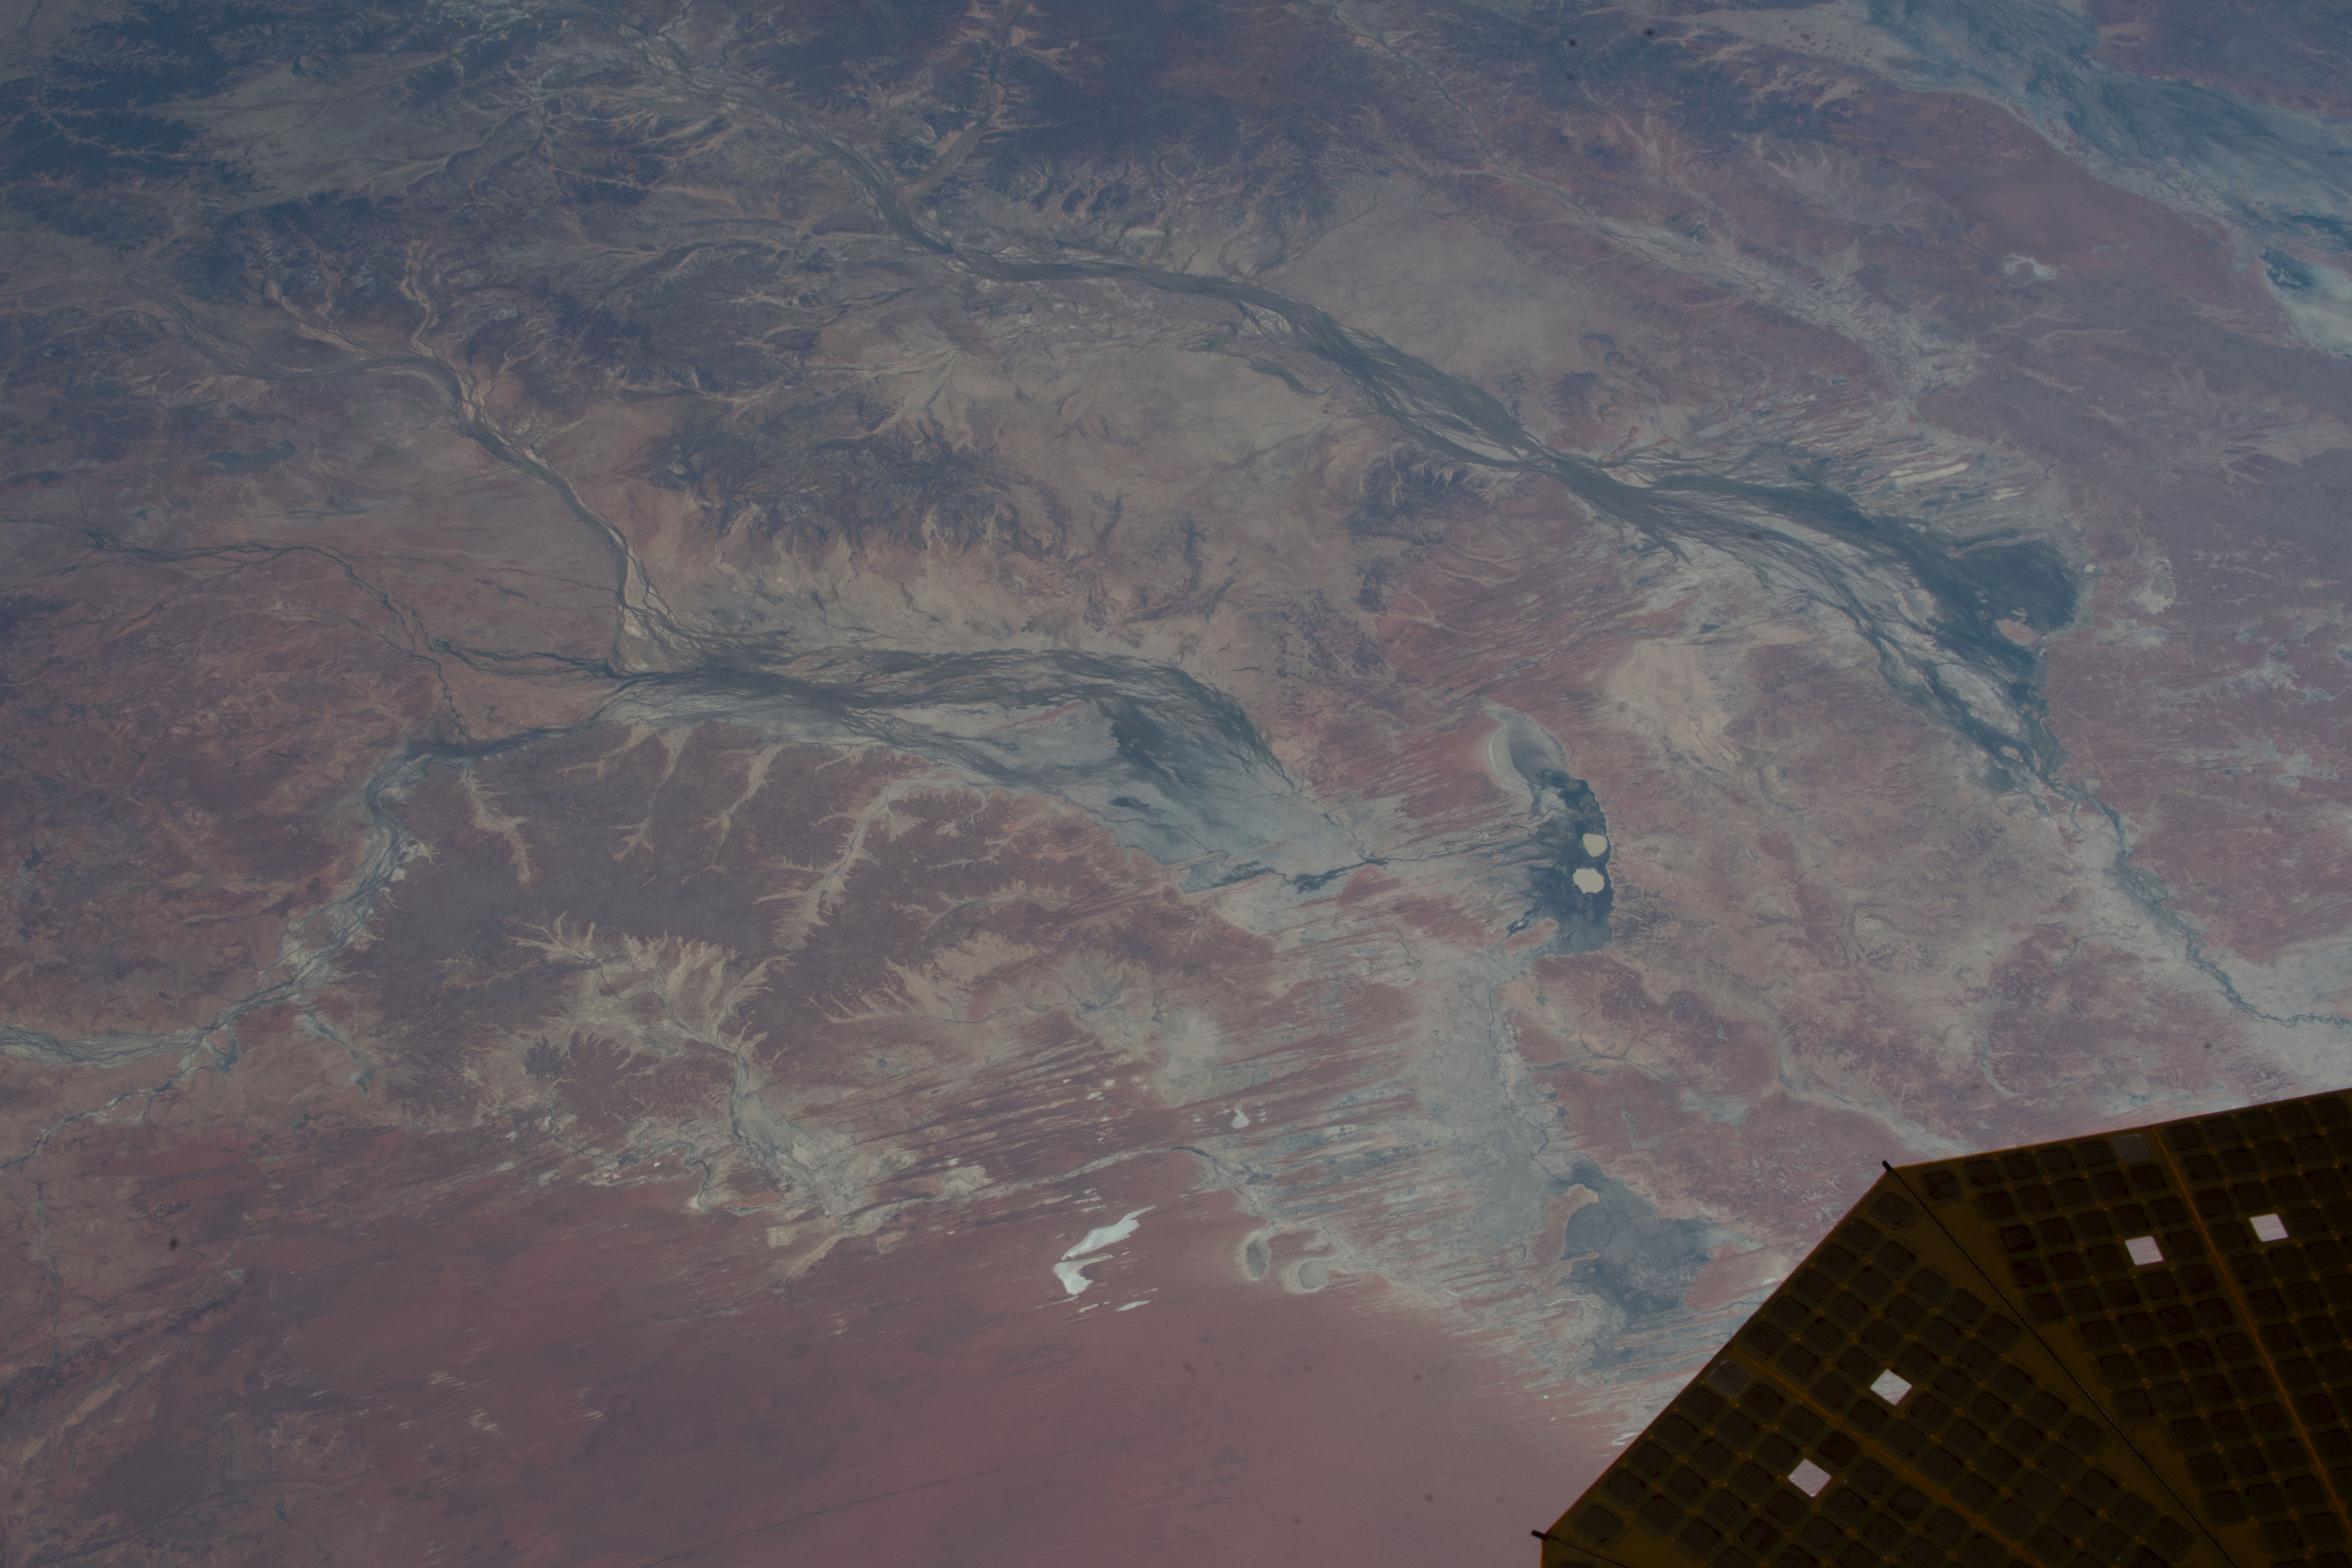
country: AUSTRALIA-Q
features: BEDOURIE TOWN, BOULIA BEDOURIE RD, LAKE MACHATTIE
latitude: -24.3
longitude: 139.6
